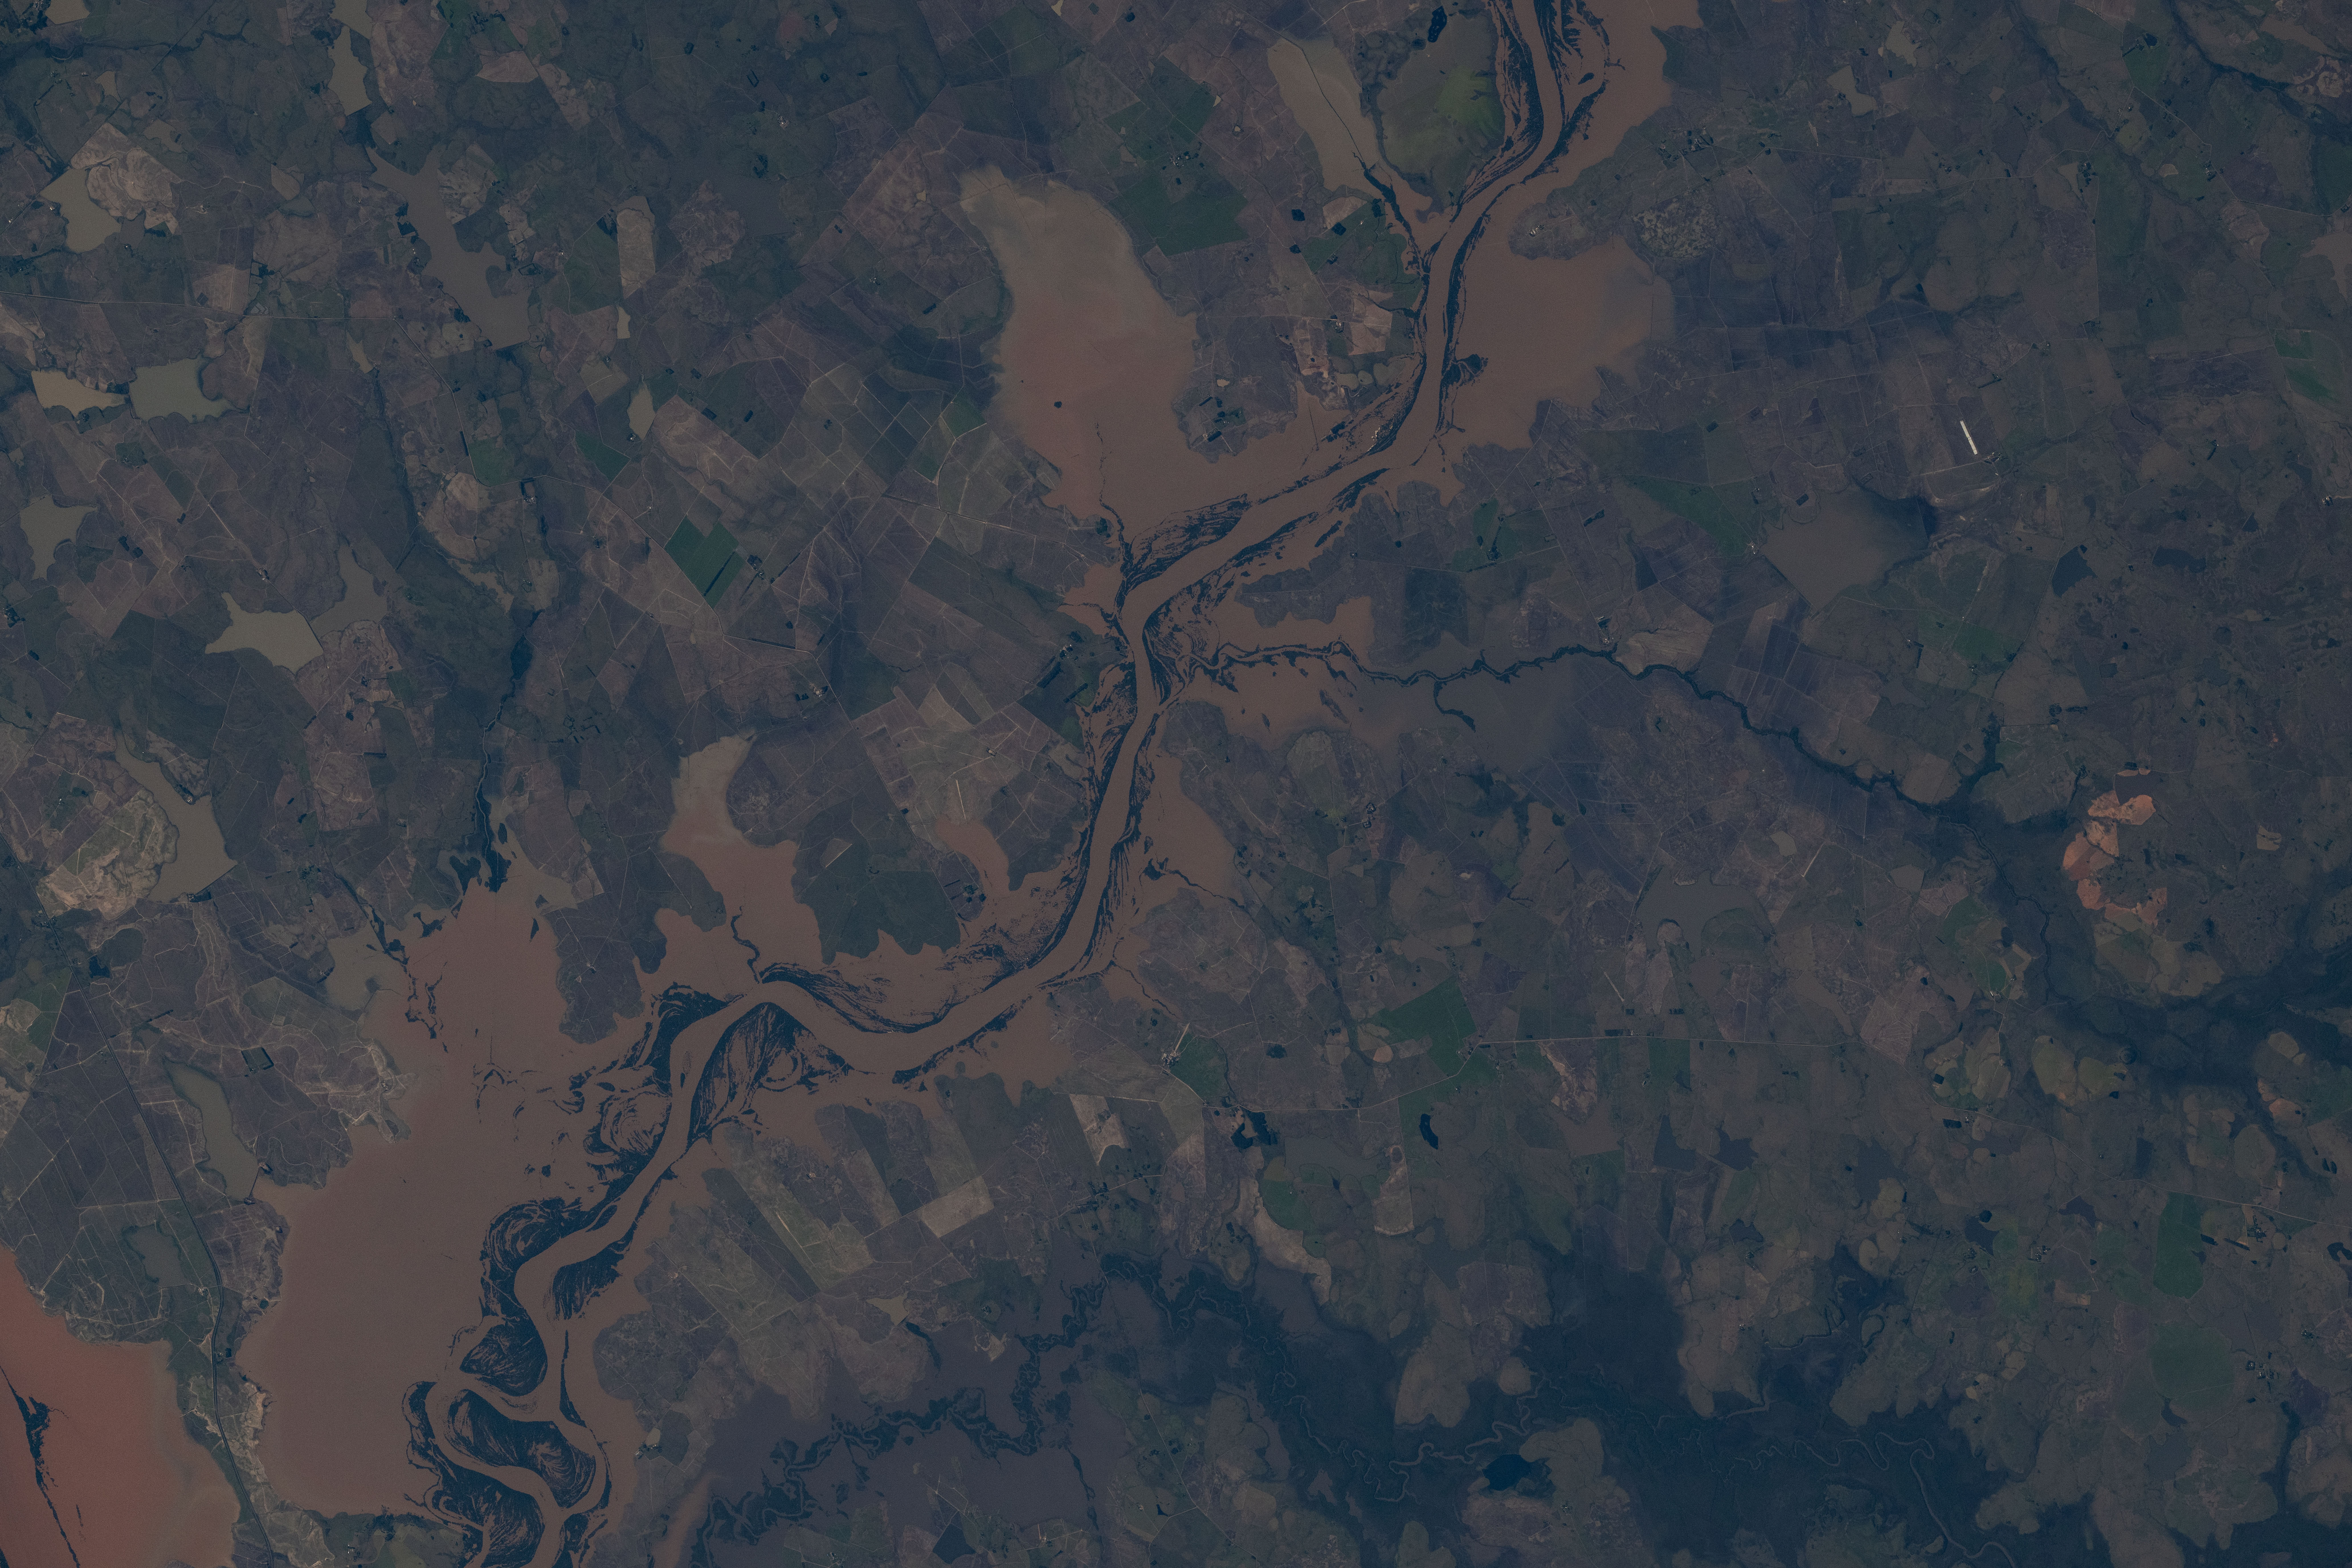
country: BRAZIL
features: URUGUAY RIVER, IBICUI RIVER, FLOODING, AGRICULTURE
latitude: -29.4
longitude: -56.4
